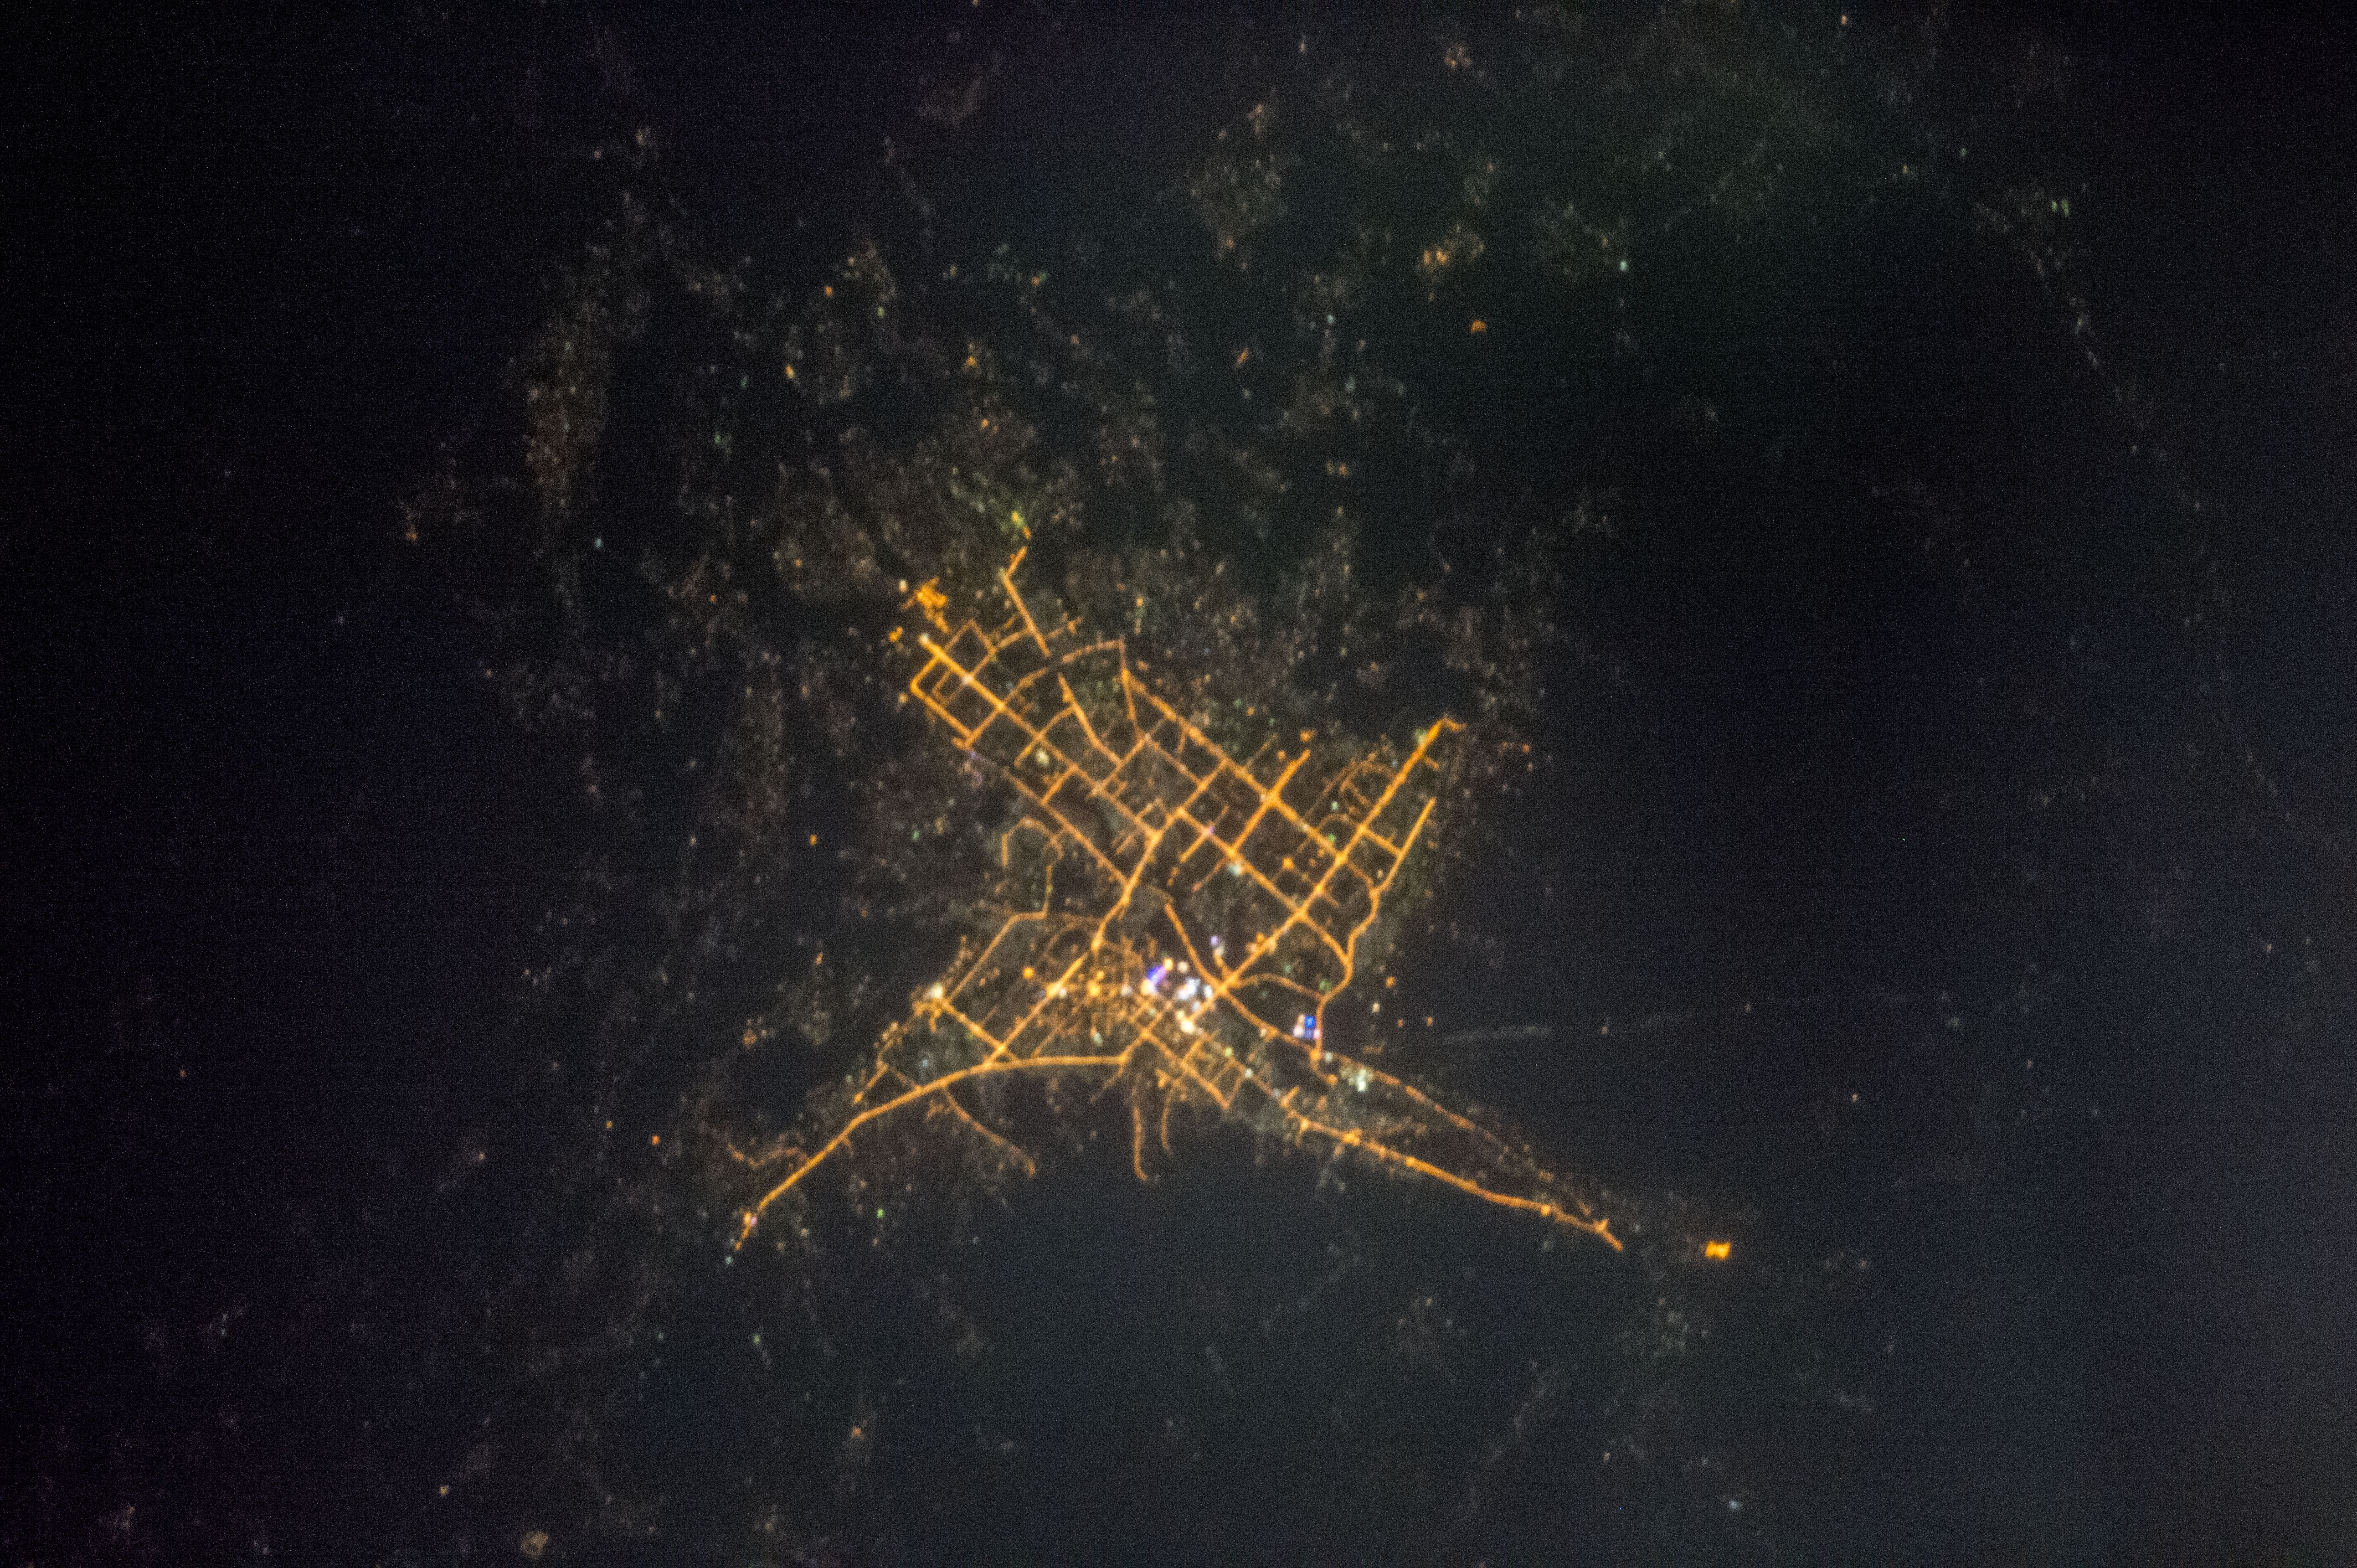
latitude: 39.1
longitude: 67.9
